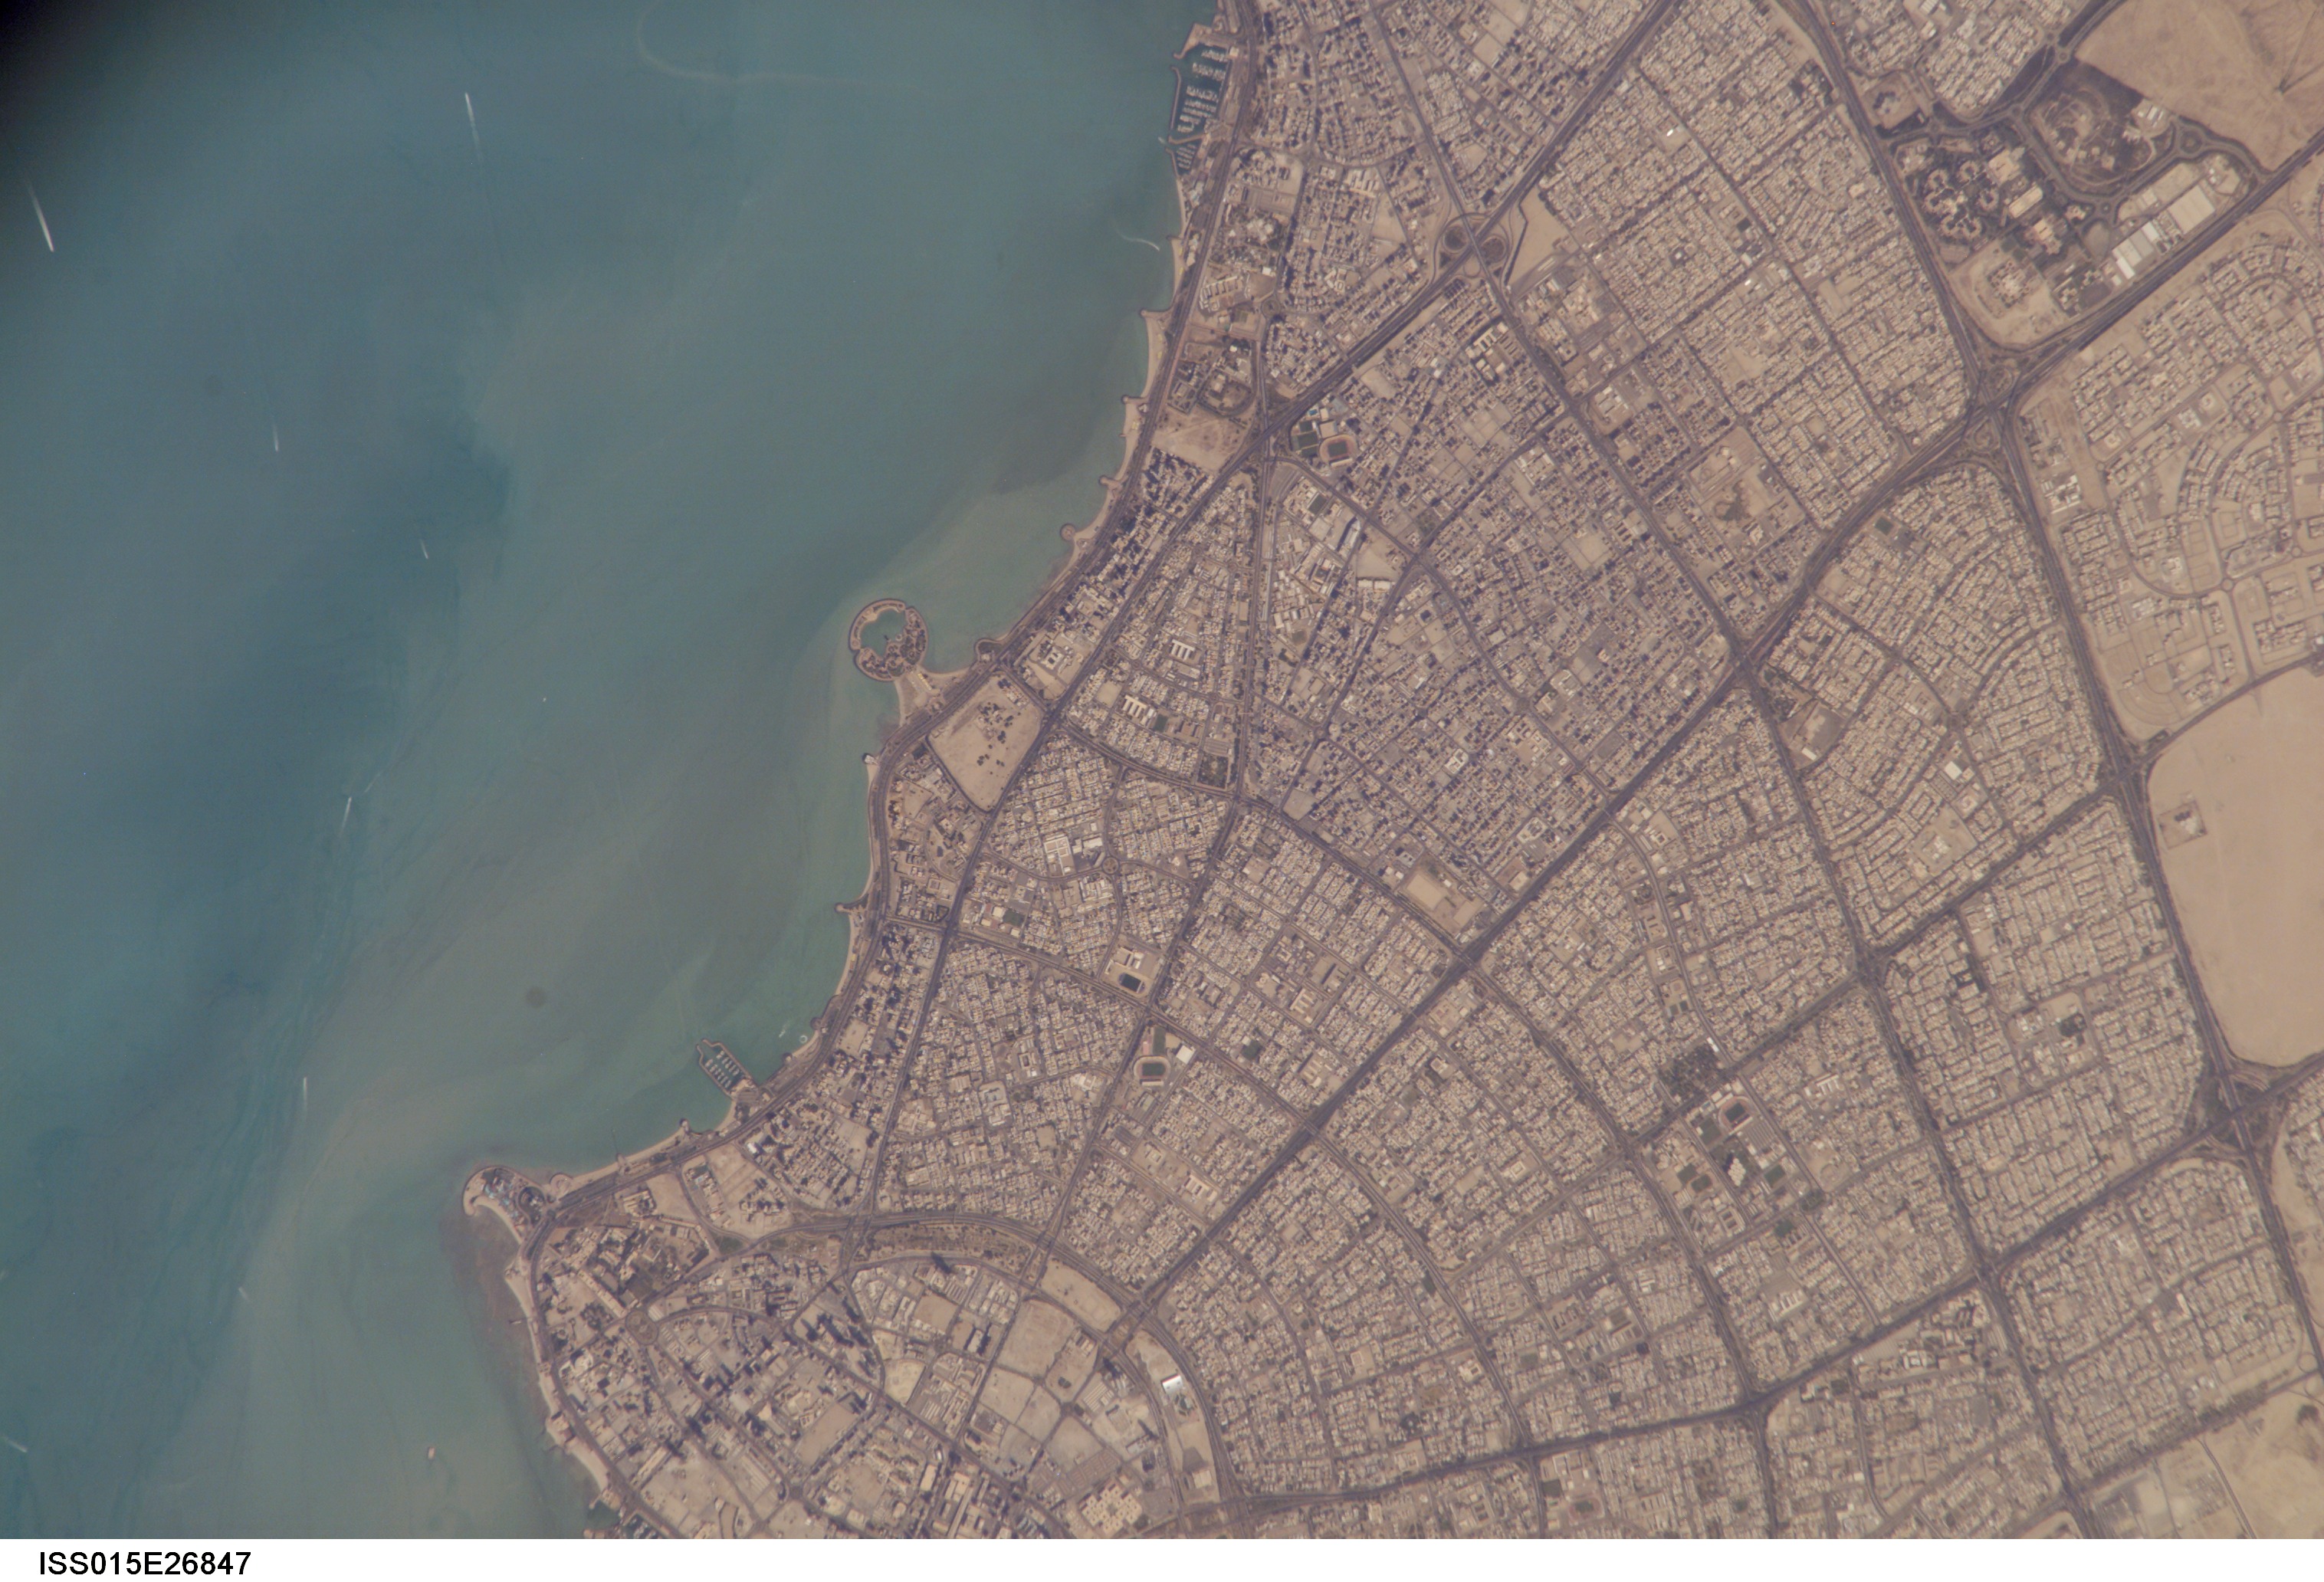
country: KUWAIT
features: KUIWAIT CITY, COAST, SED.
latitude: 29.4
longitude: 48.0
